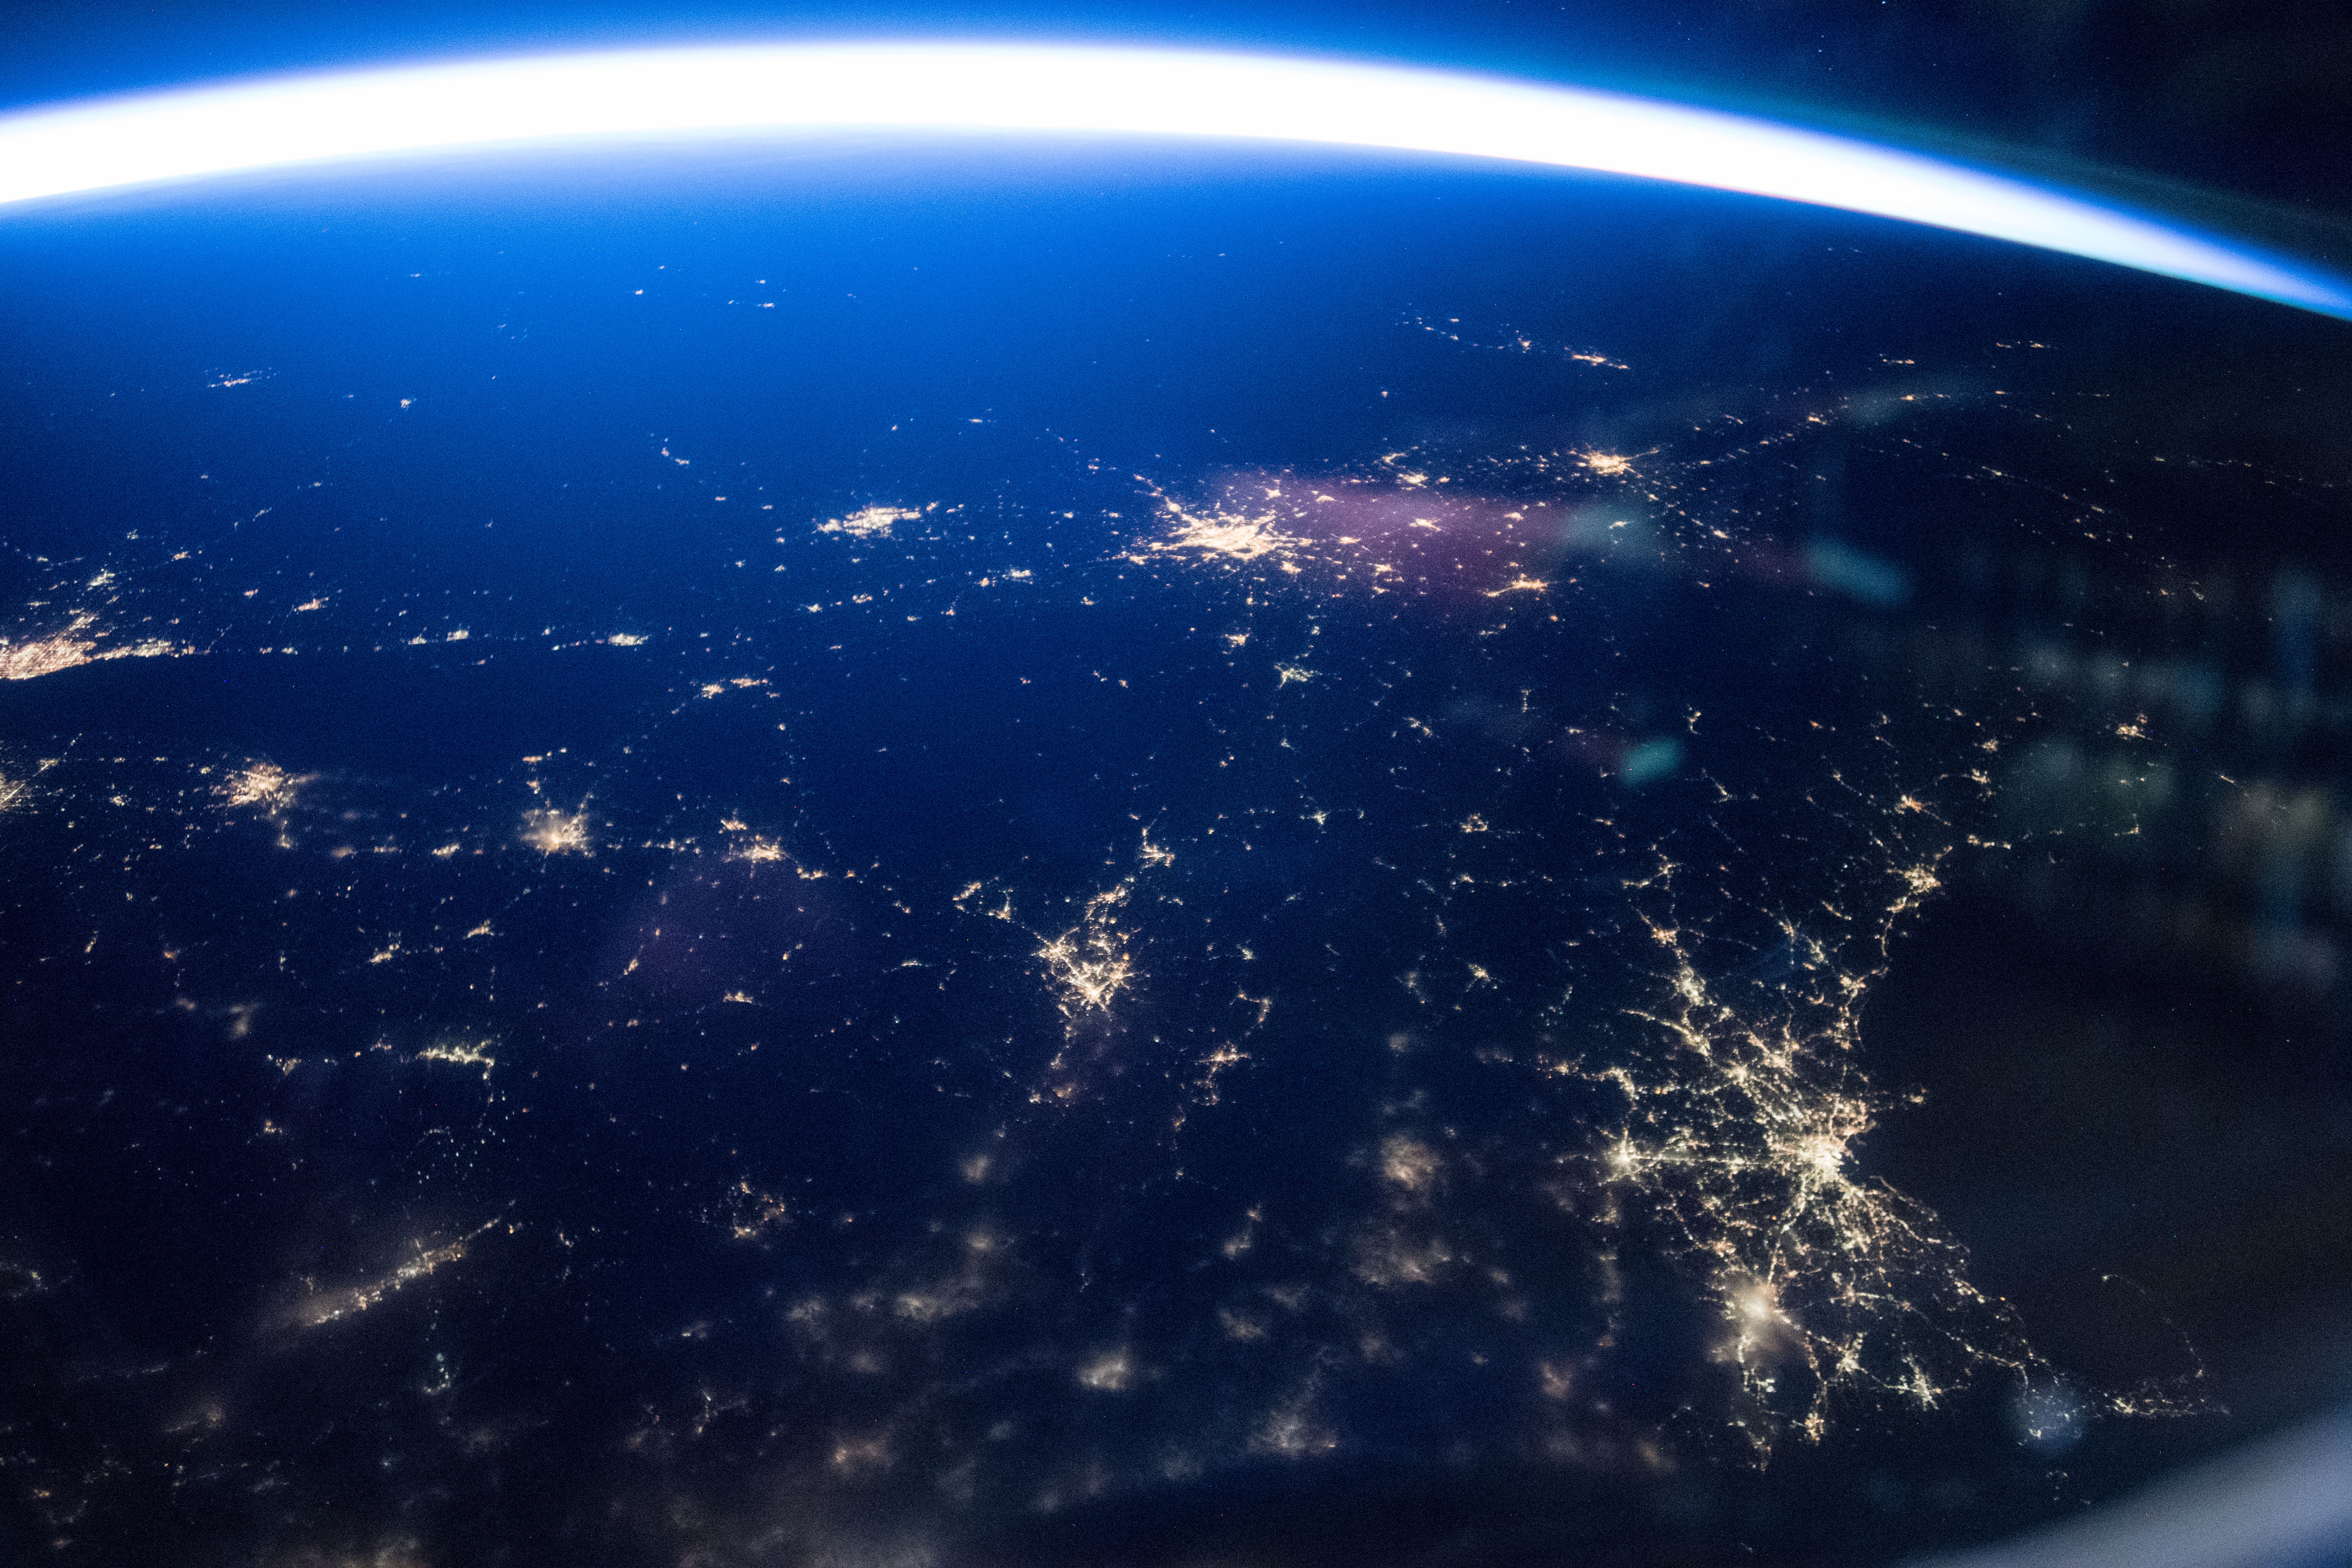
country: USA-NEW YORK
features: LONG ISLAND SOUND, FISHERS ISLAND, NEW HAVEN
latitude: 43.0
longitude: -73.7
